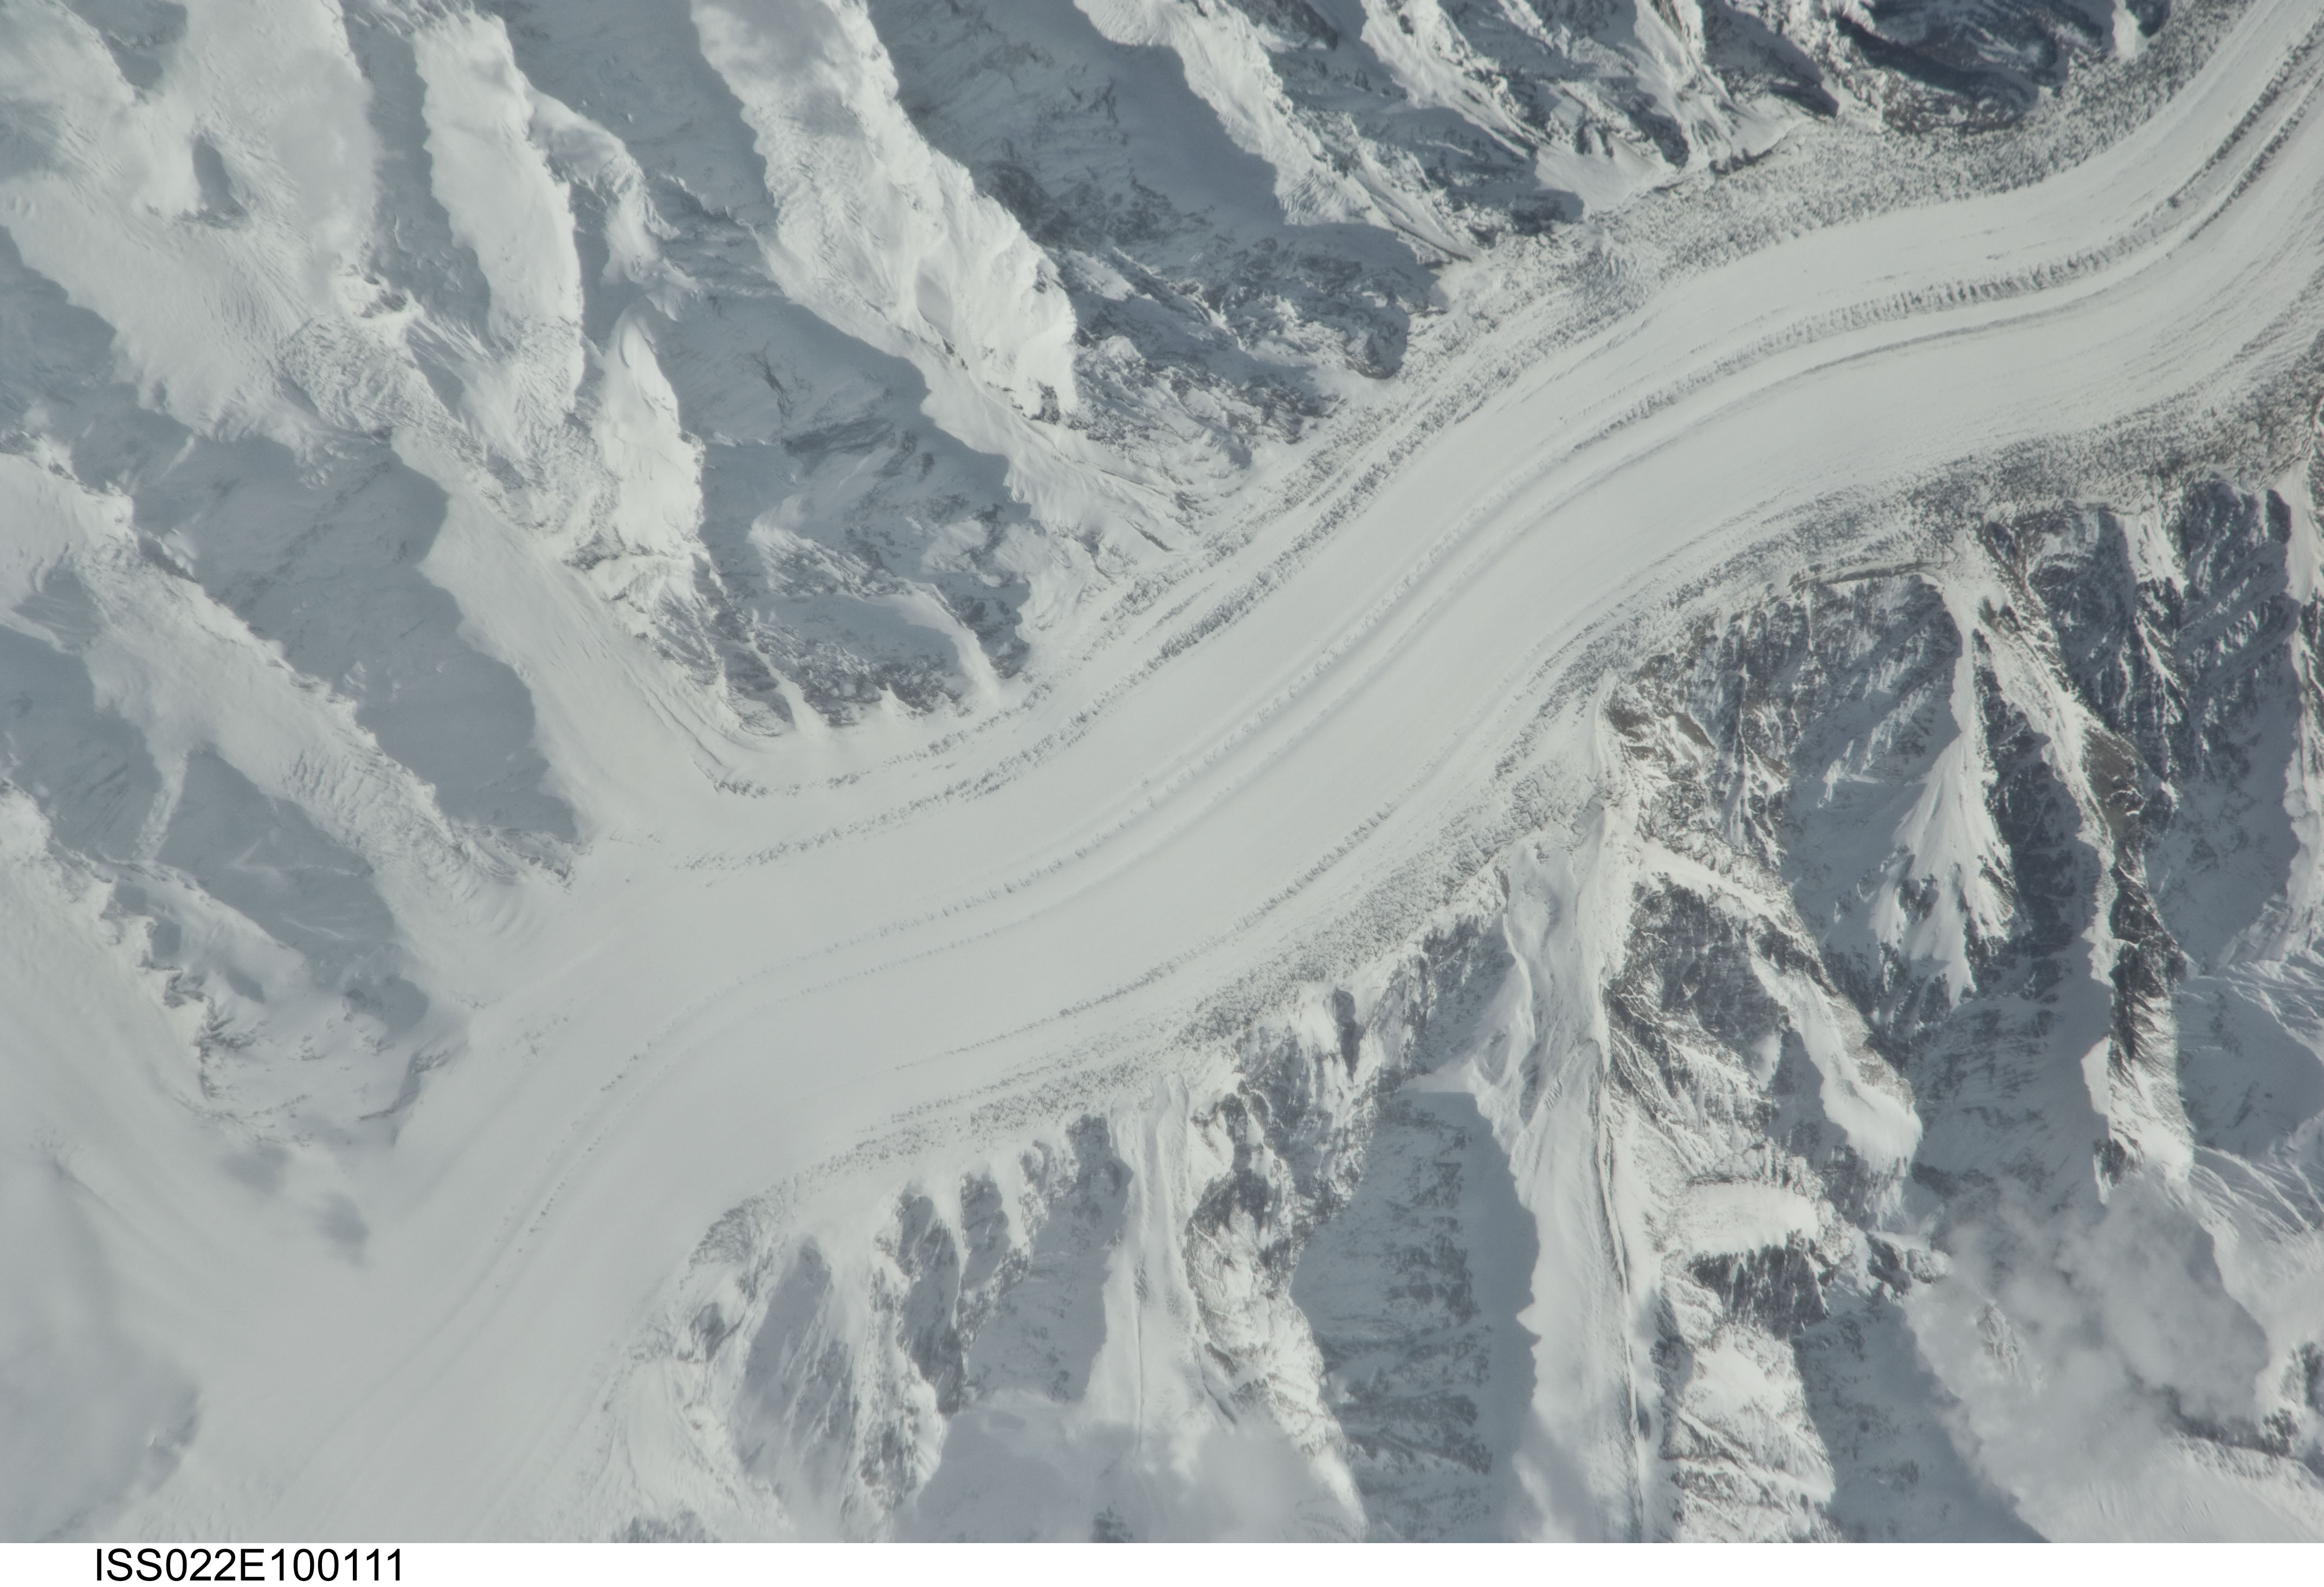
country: TAJIKISTAN
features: FEDCHENKO GLACIER, PAMIR MTS., SNOW
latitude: 38.9
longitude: 72.2
